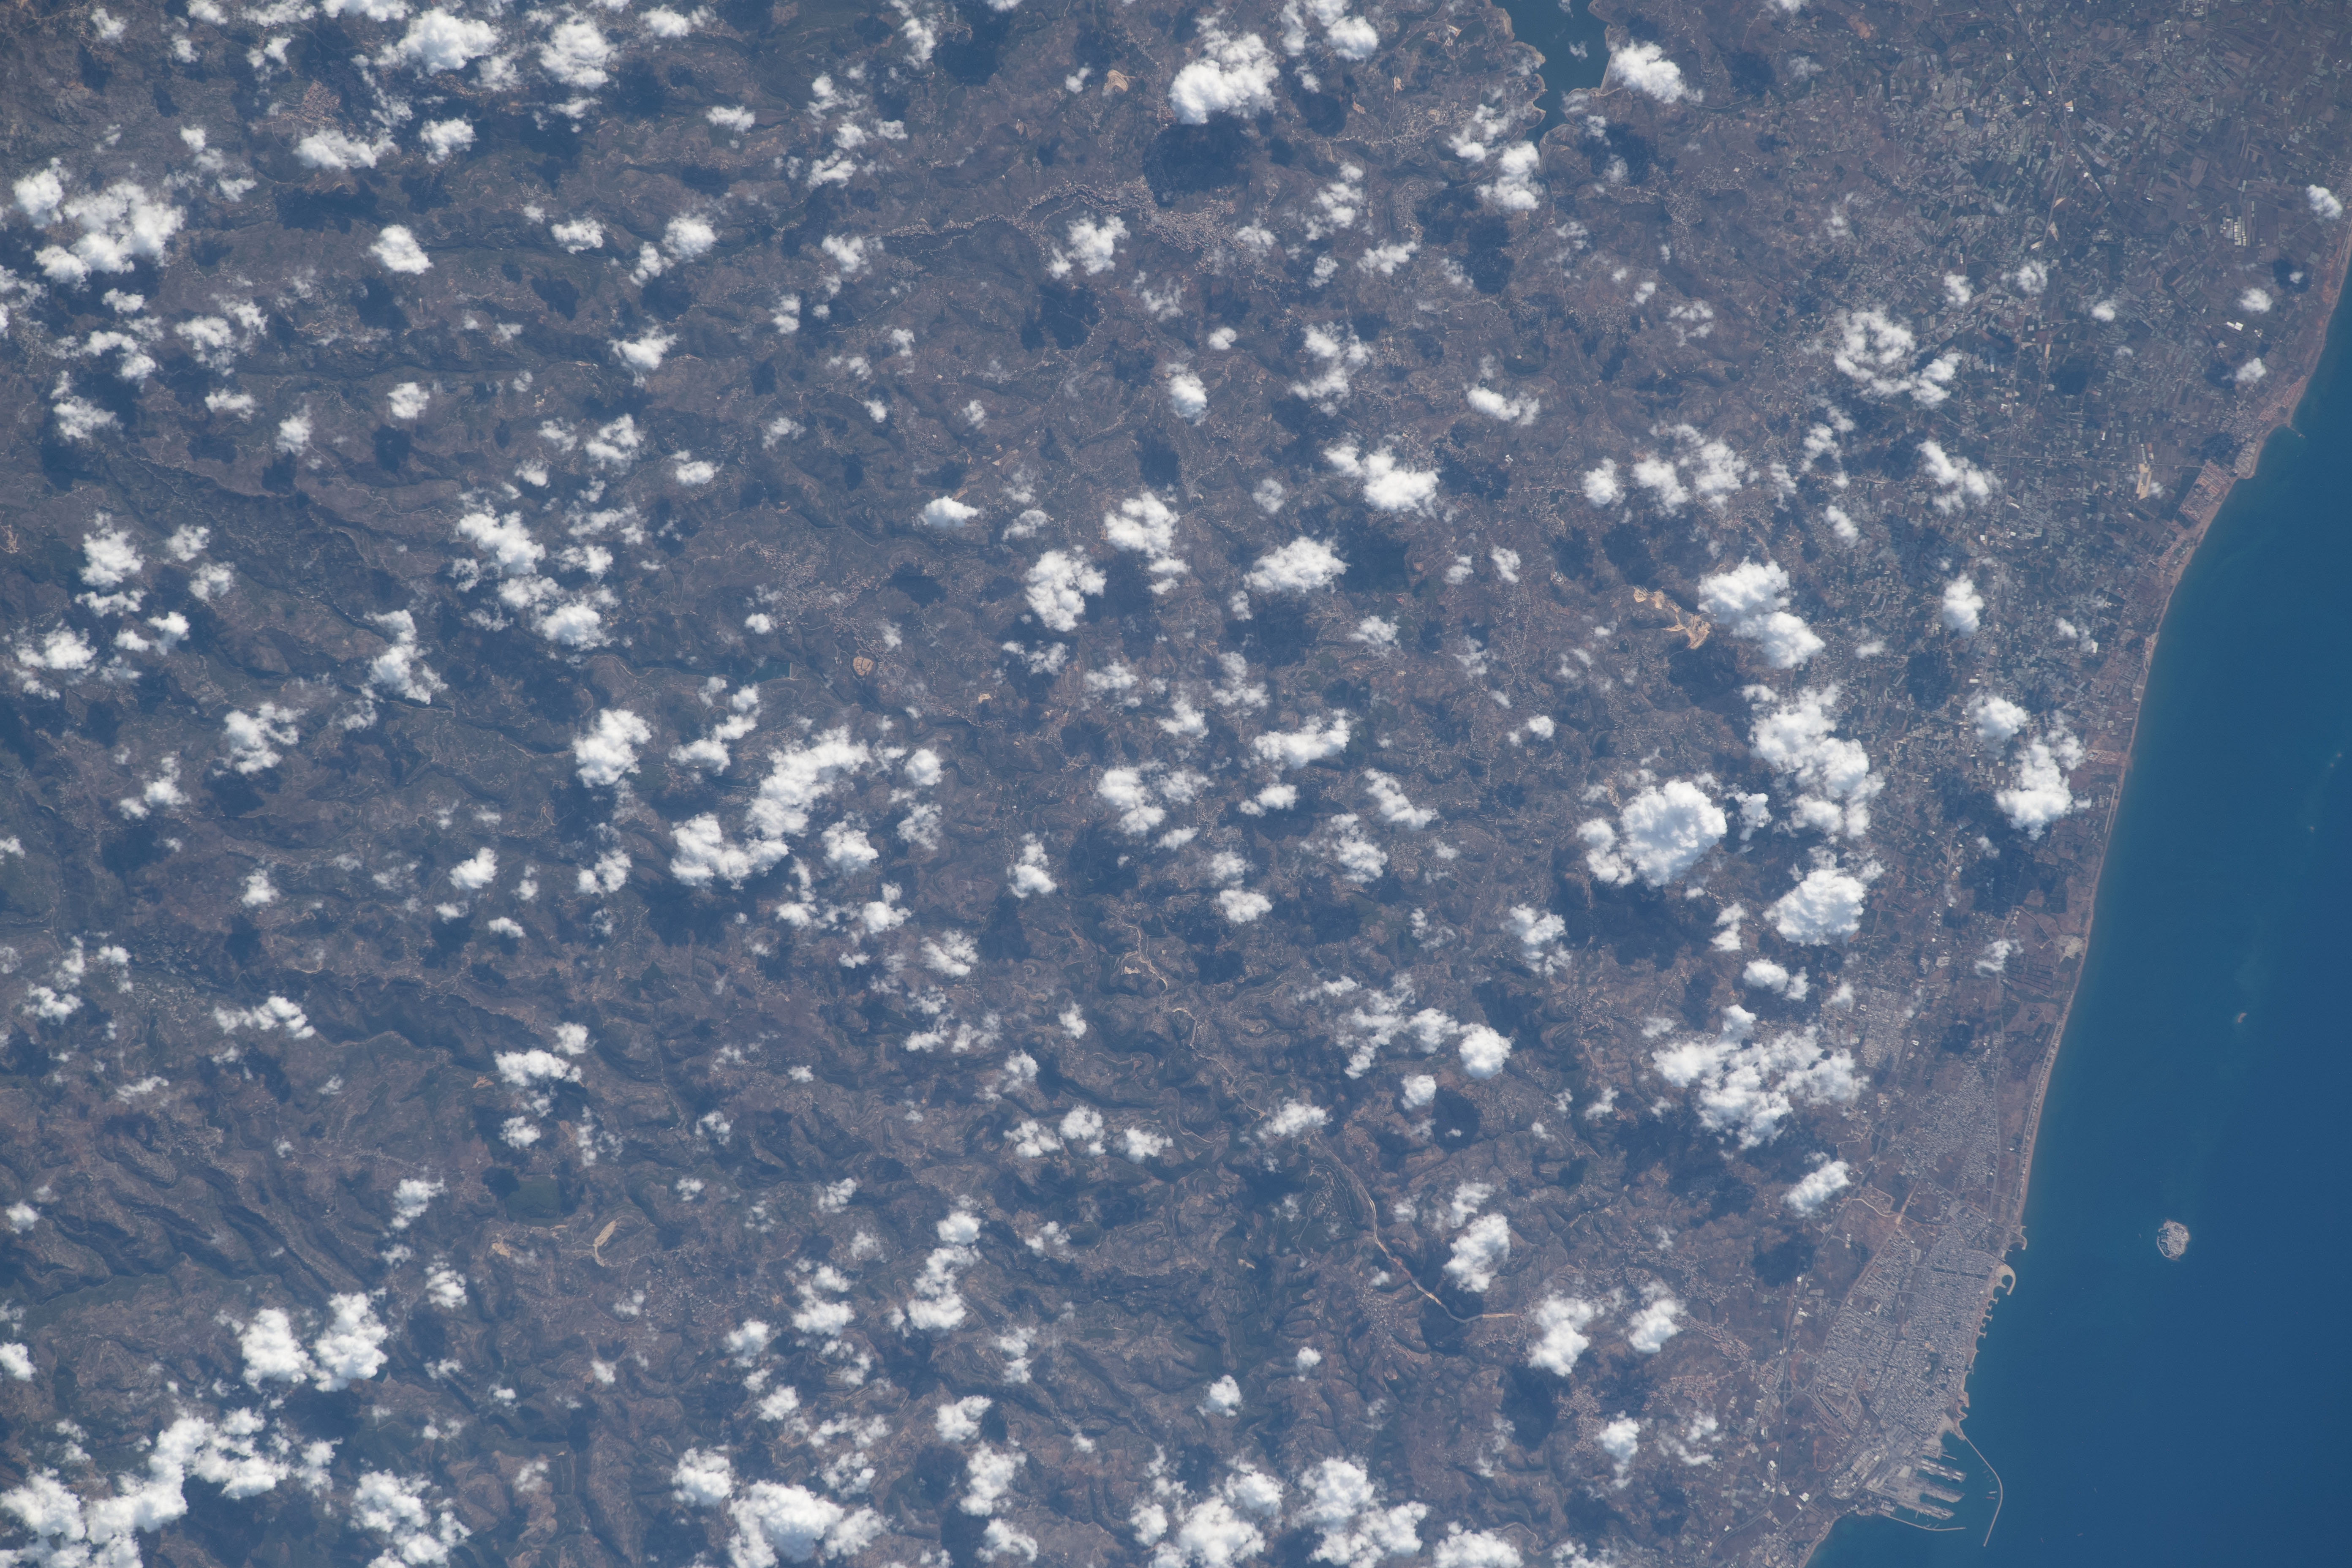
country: SYRIA
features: TARTUS PORT, SYRIA
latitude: 34.9
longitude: 36.0
